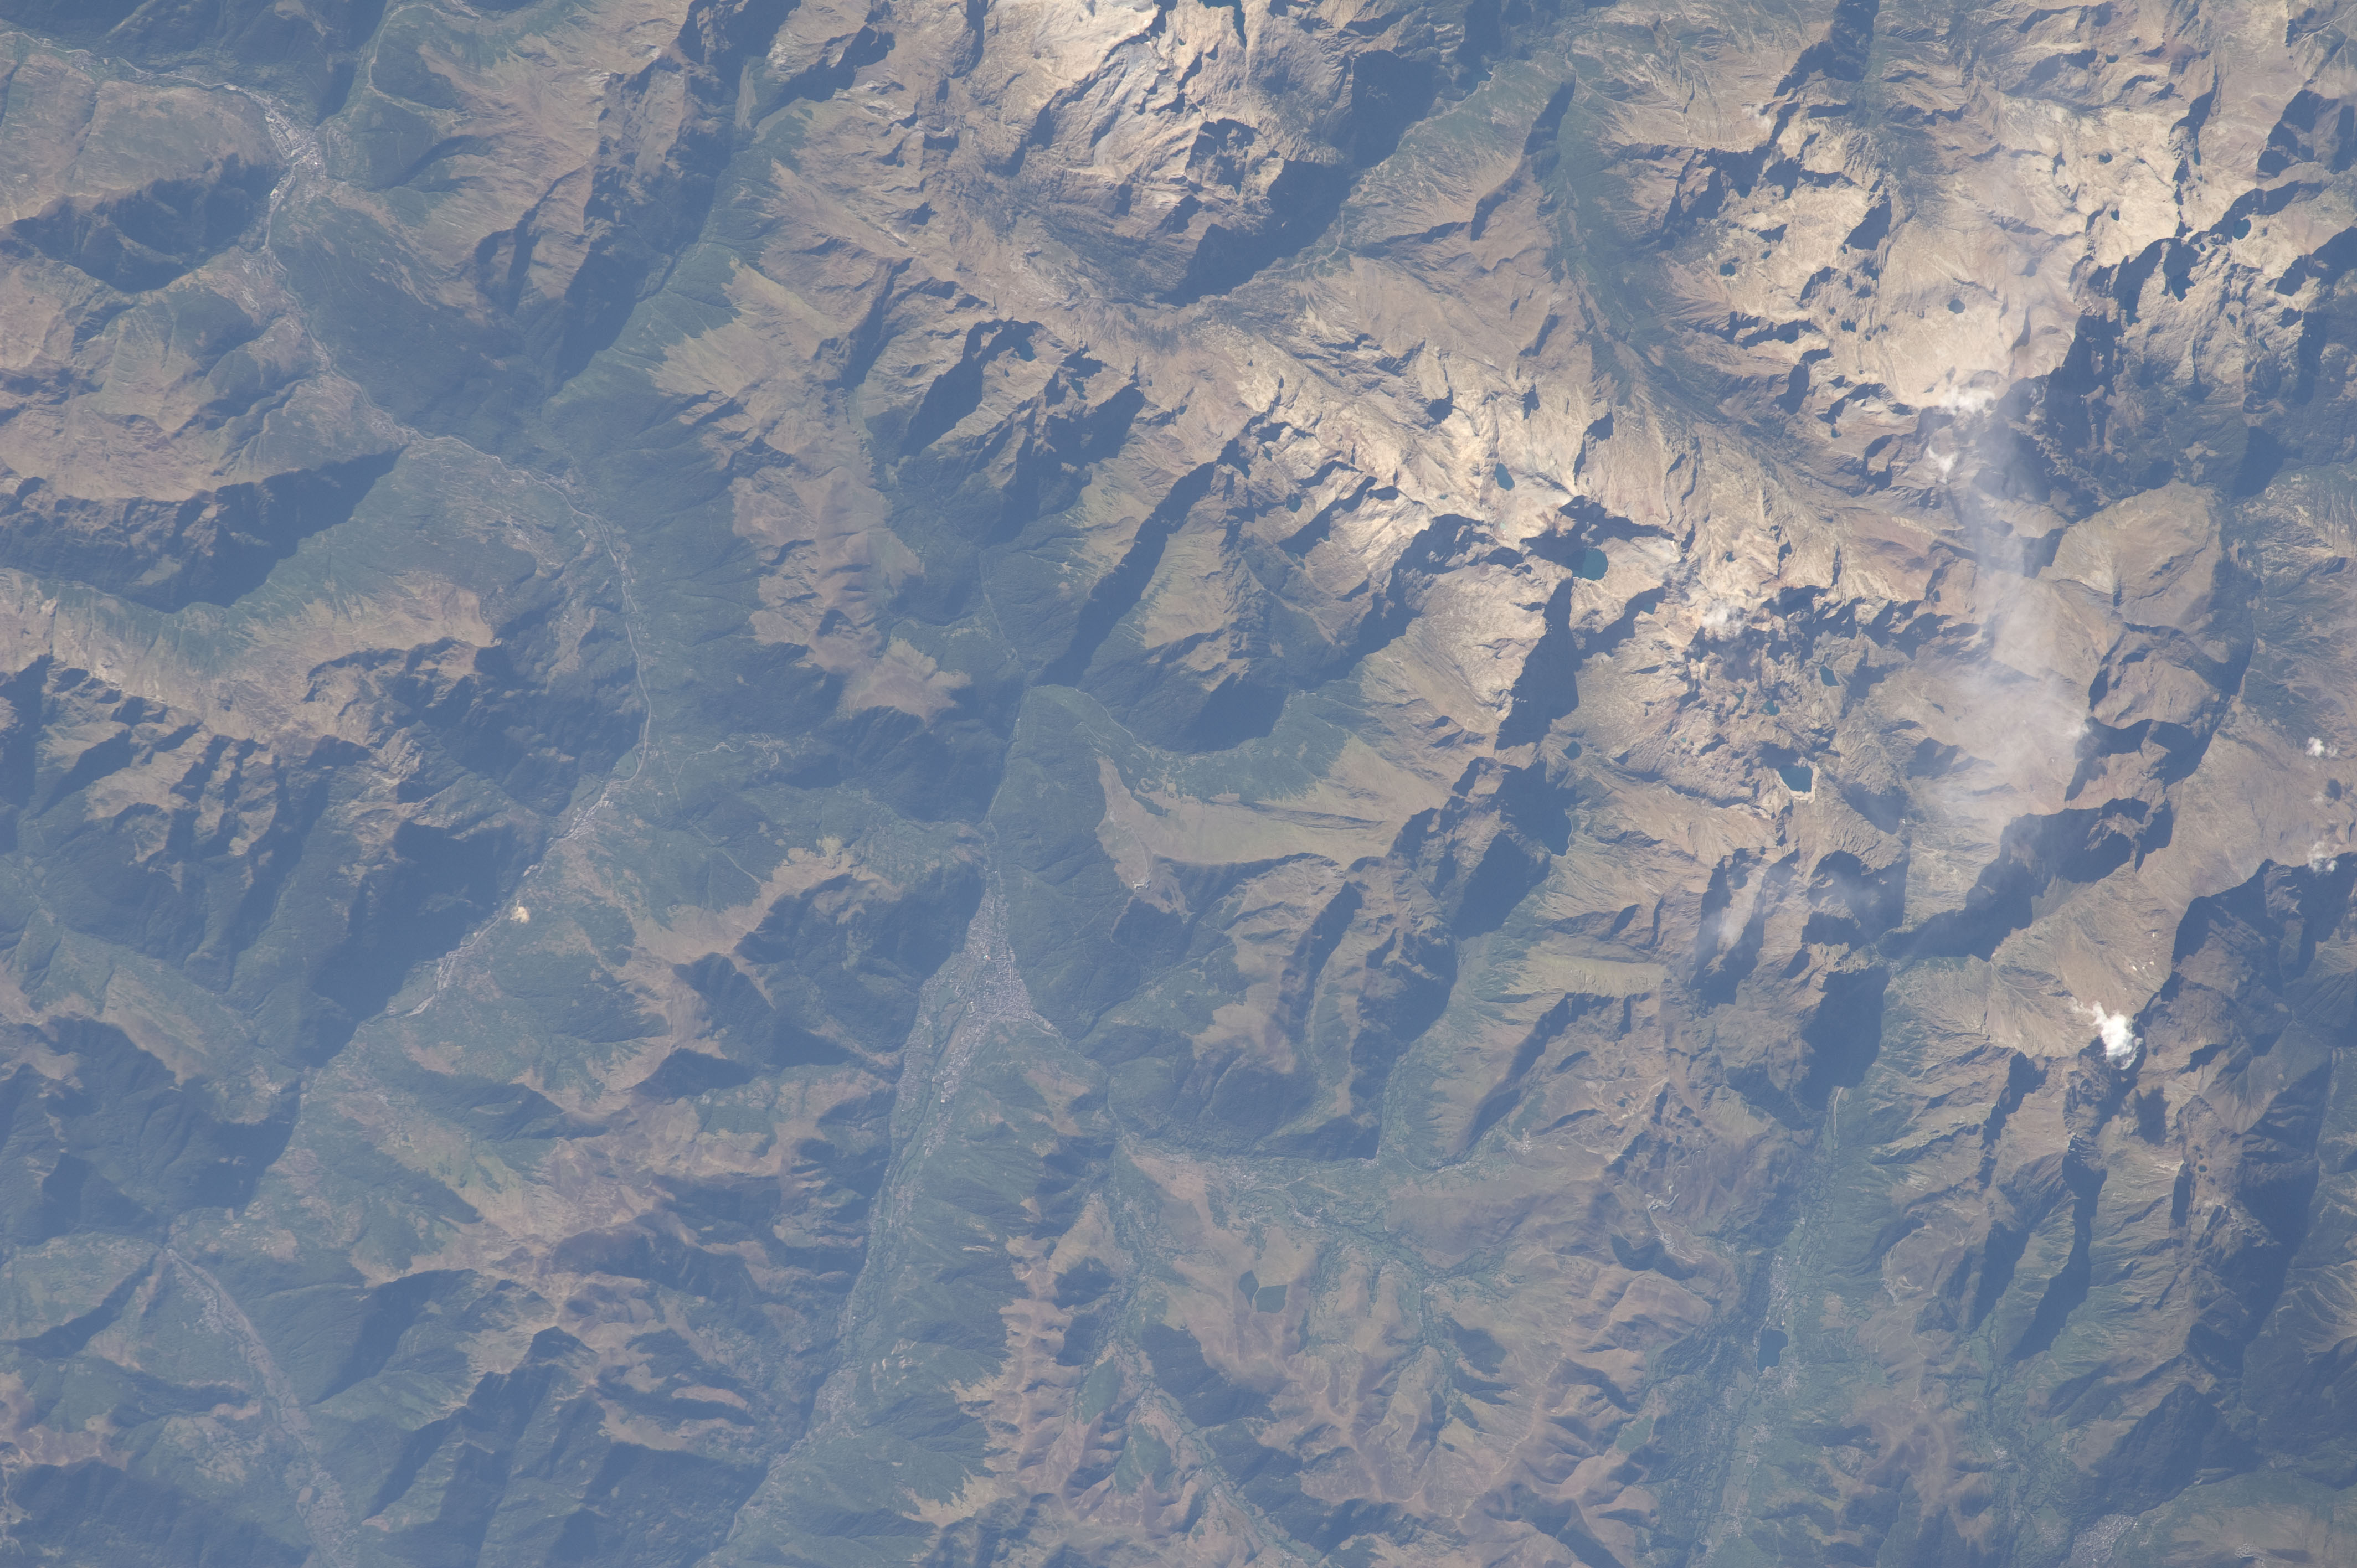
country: SPAIN
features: PYRENEES MTS., GARONNE R., LUCHON
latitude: 42.6
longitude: 0.5
